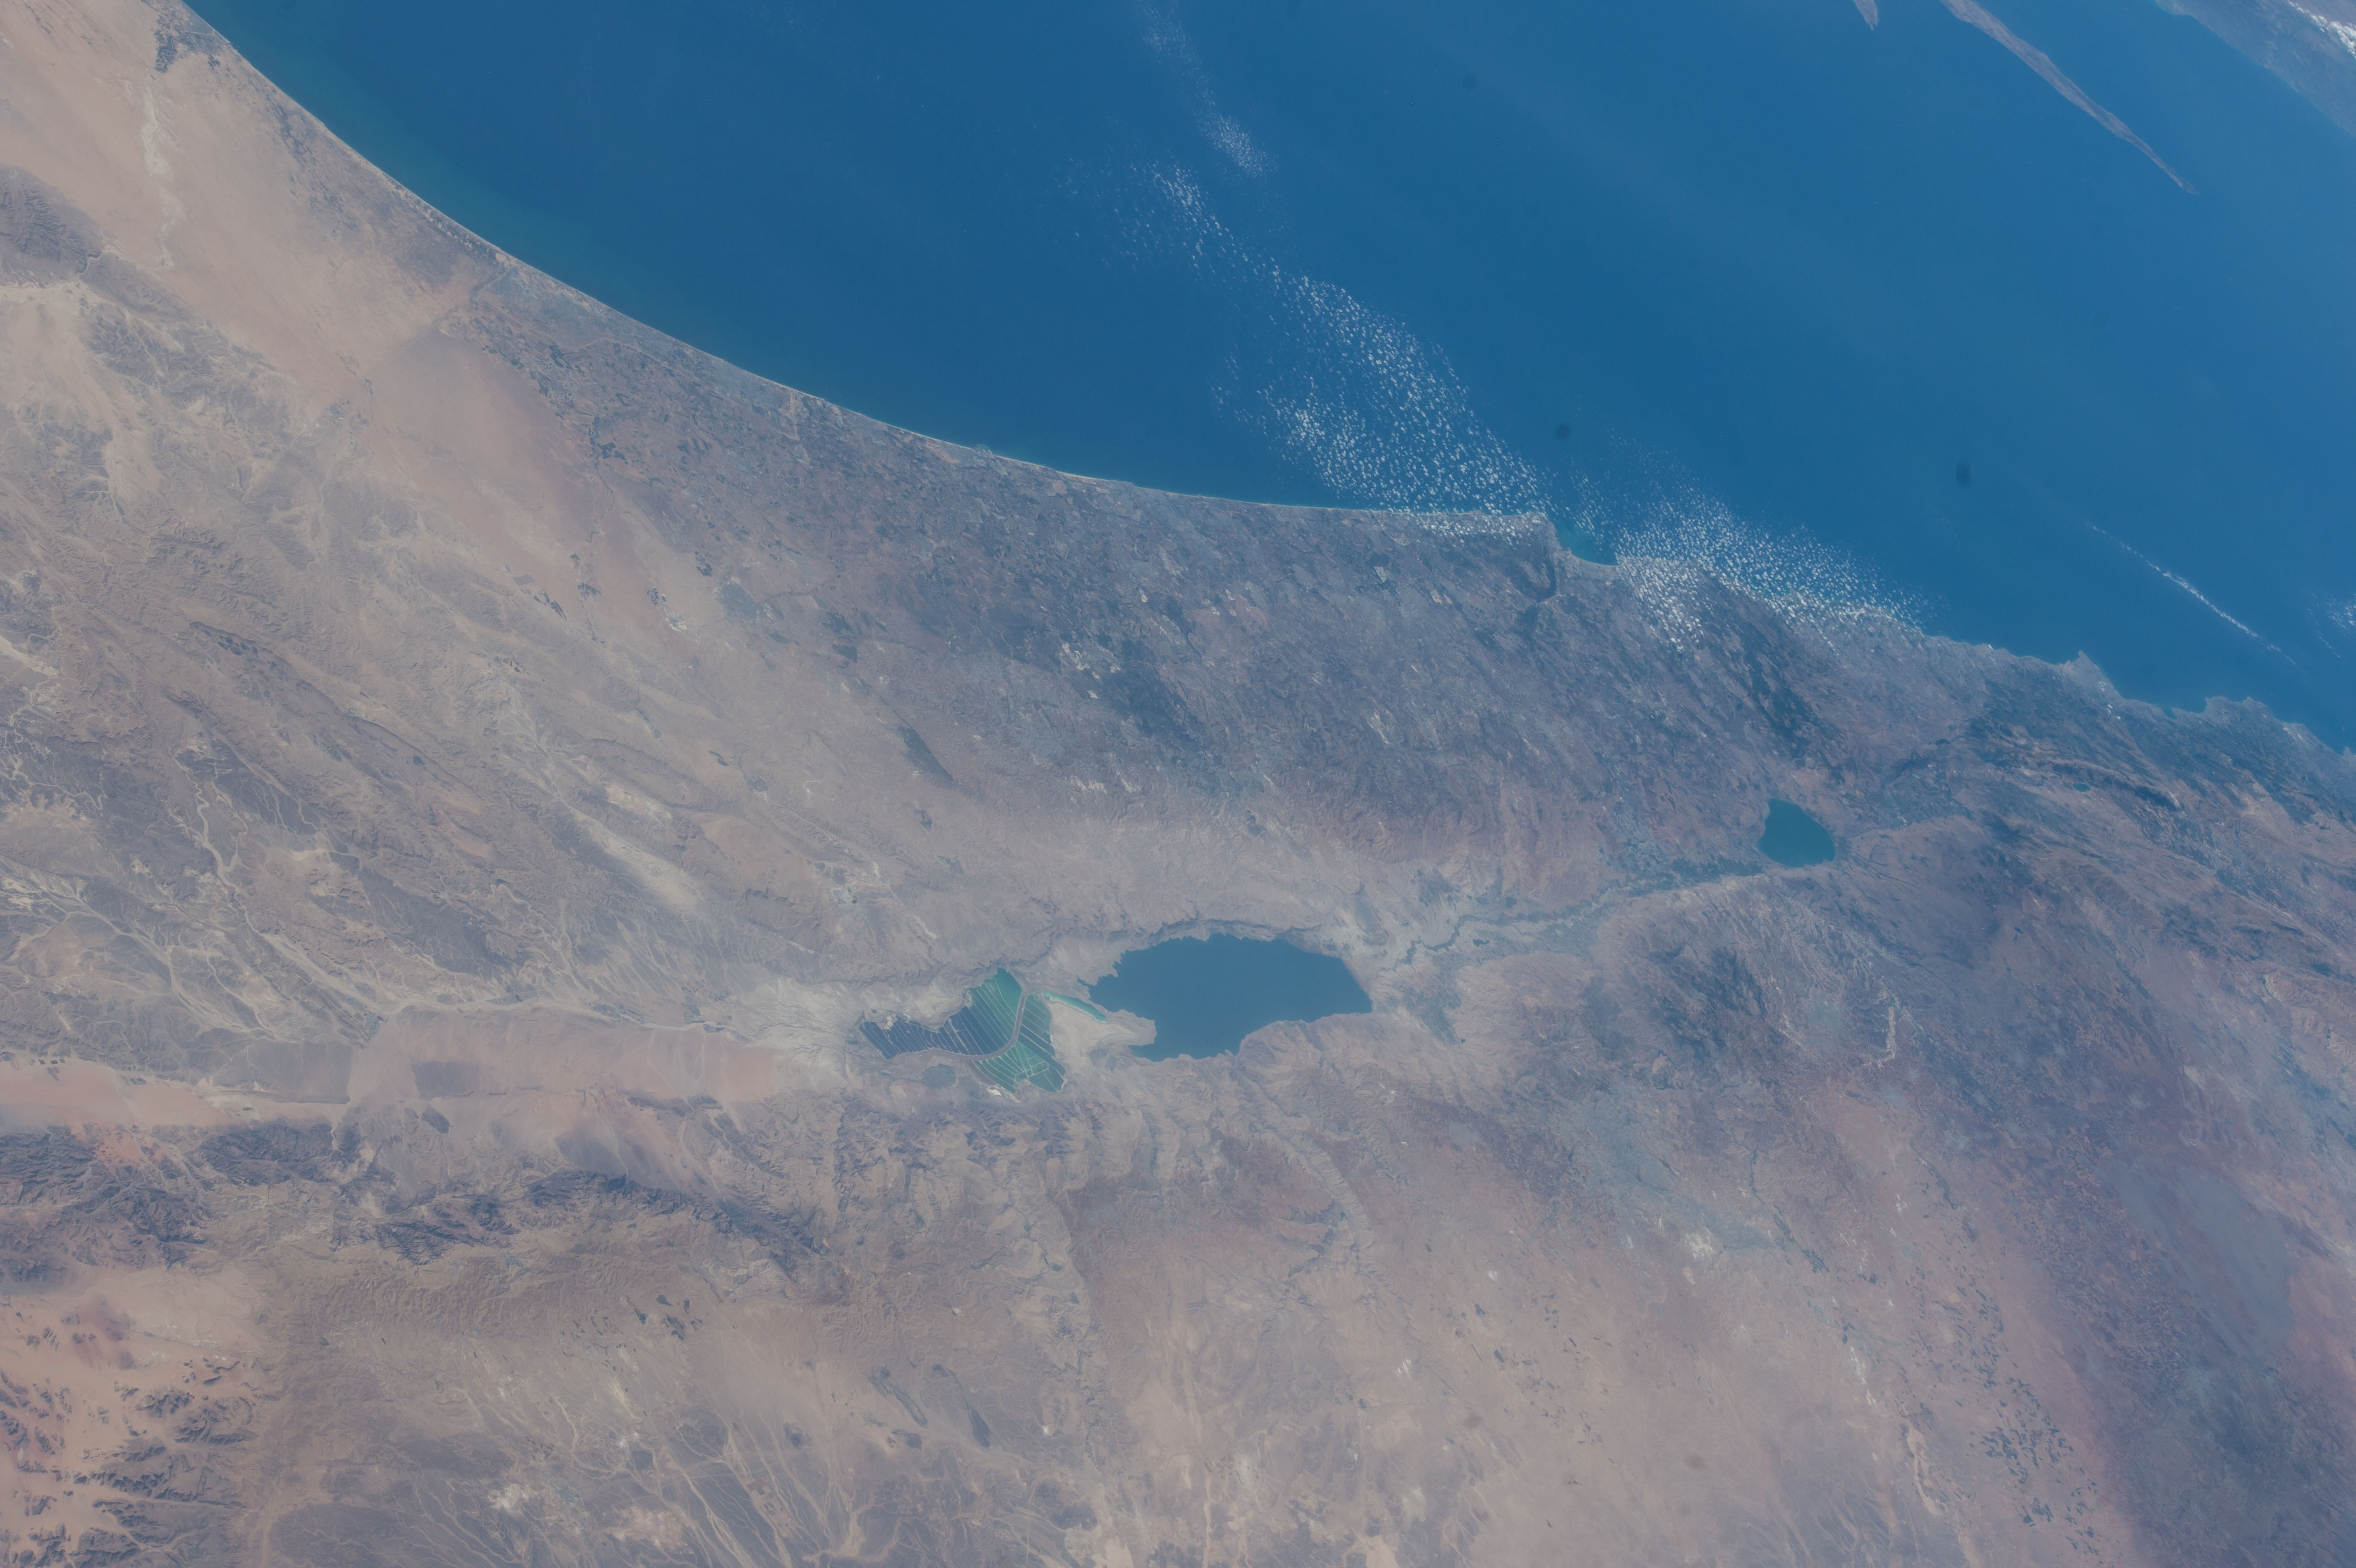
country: ISRAEL
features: JERUSALEM, GAZA, ISRAEL, NEGEV DESERT
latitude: 31.7
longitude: 35.1
